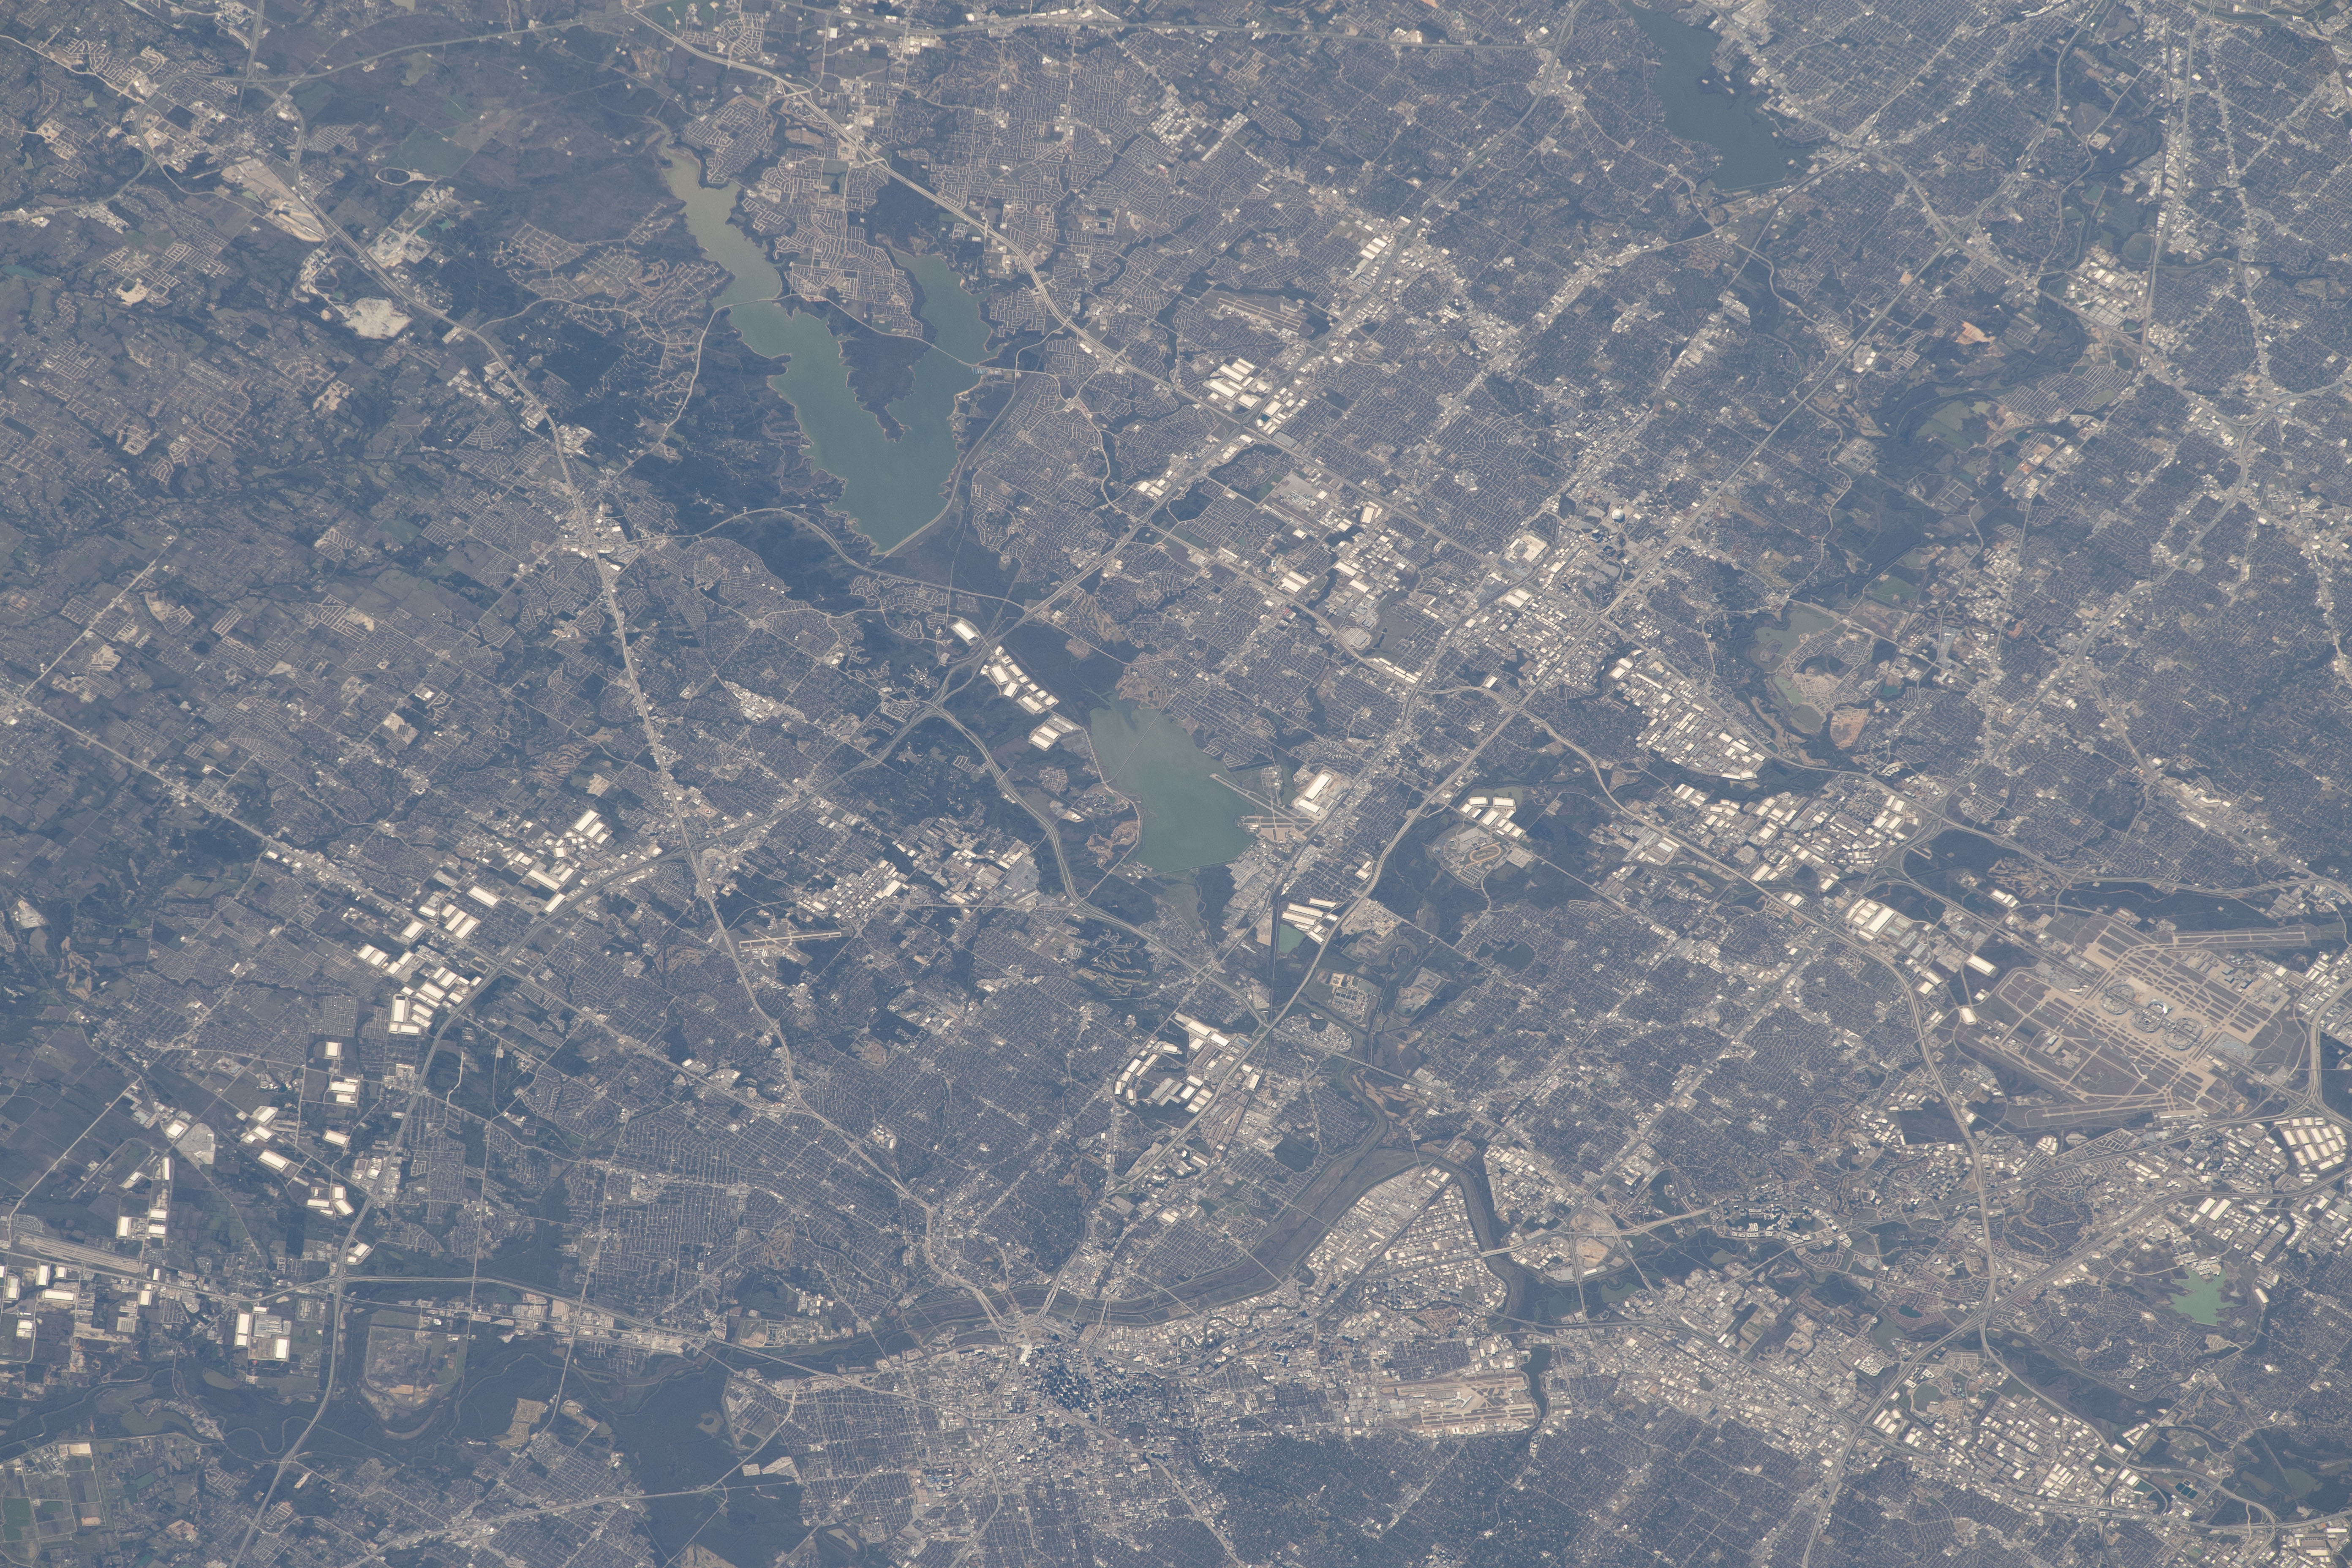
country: USA-TEXAS
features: DALLAS, MOUNTAIN CREEK LAKE, JOE POOL LAKE
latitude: 32.7
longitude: -97.0
